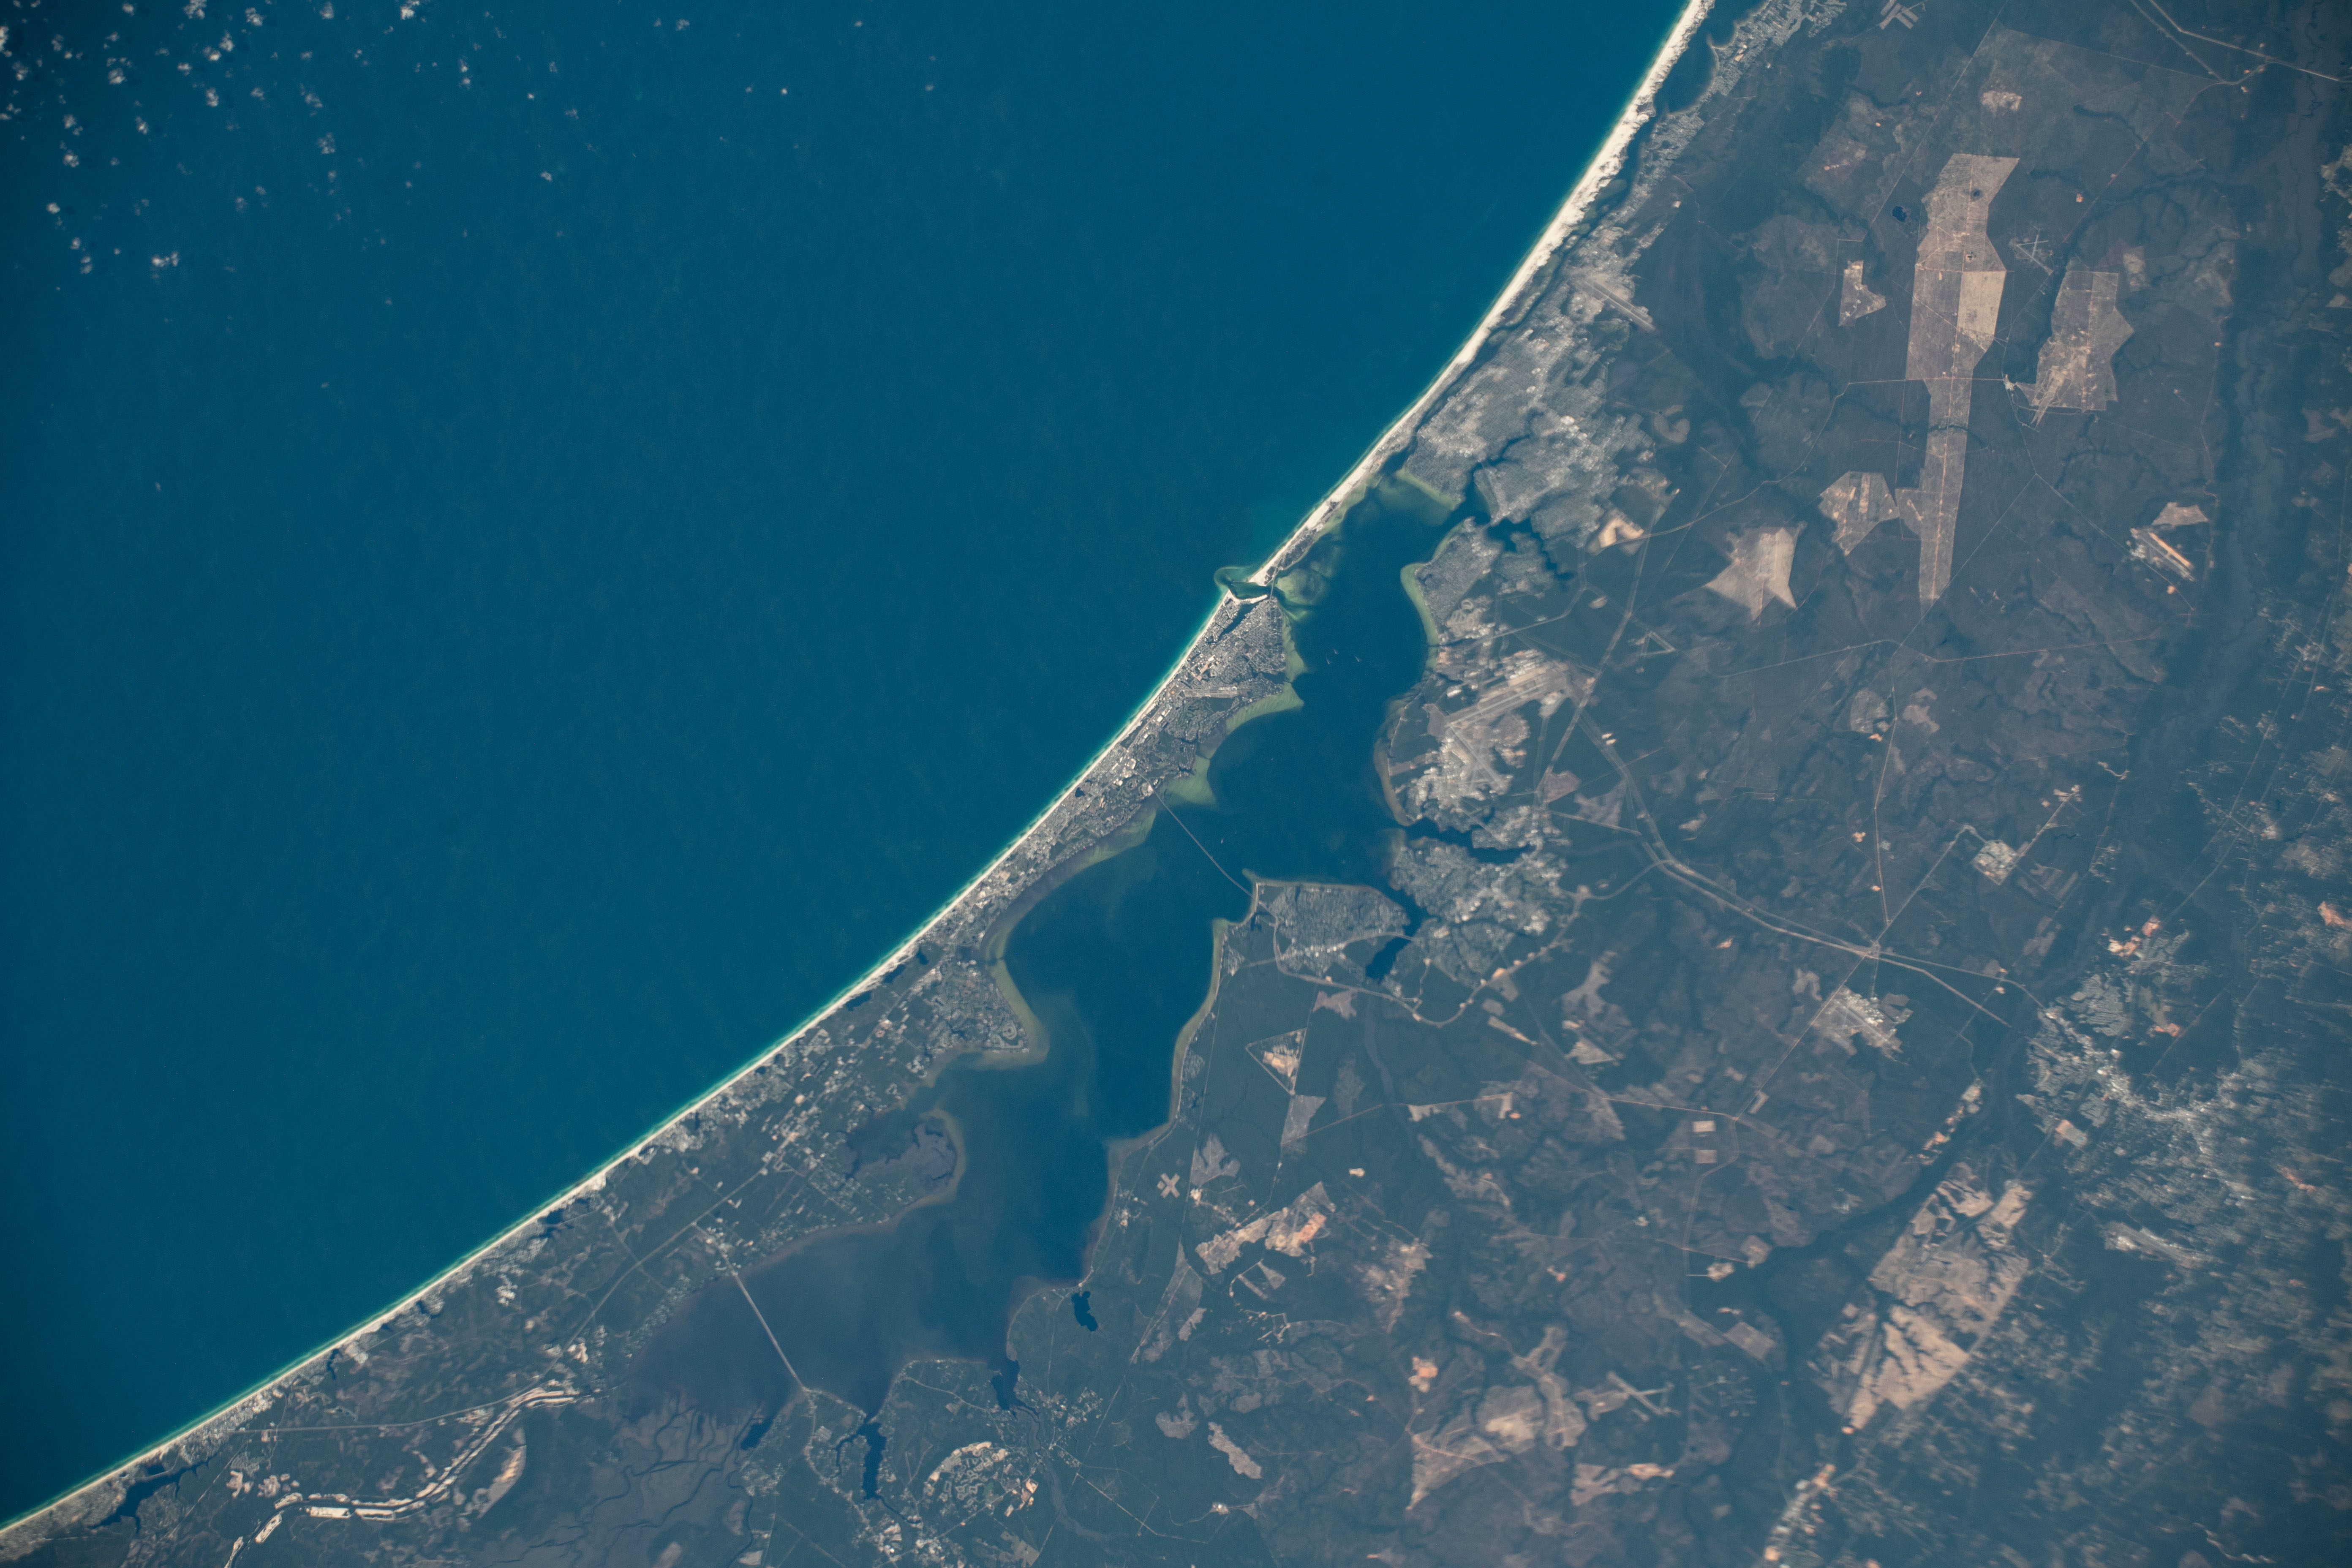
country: USA-FLORIDA
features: CHOCTAWHATCHEE BAY, SANTA ROSA BEACH
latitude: 30.4
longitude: -86.4
